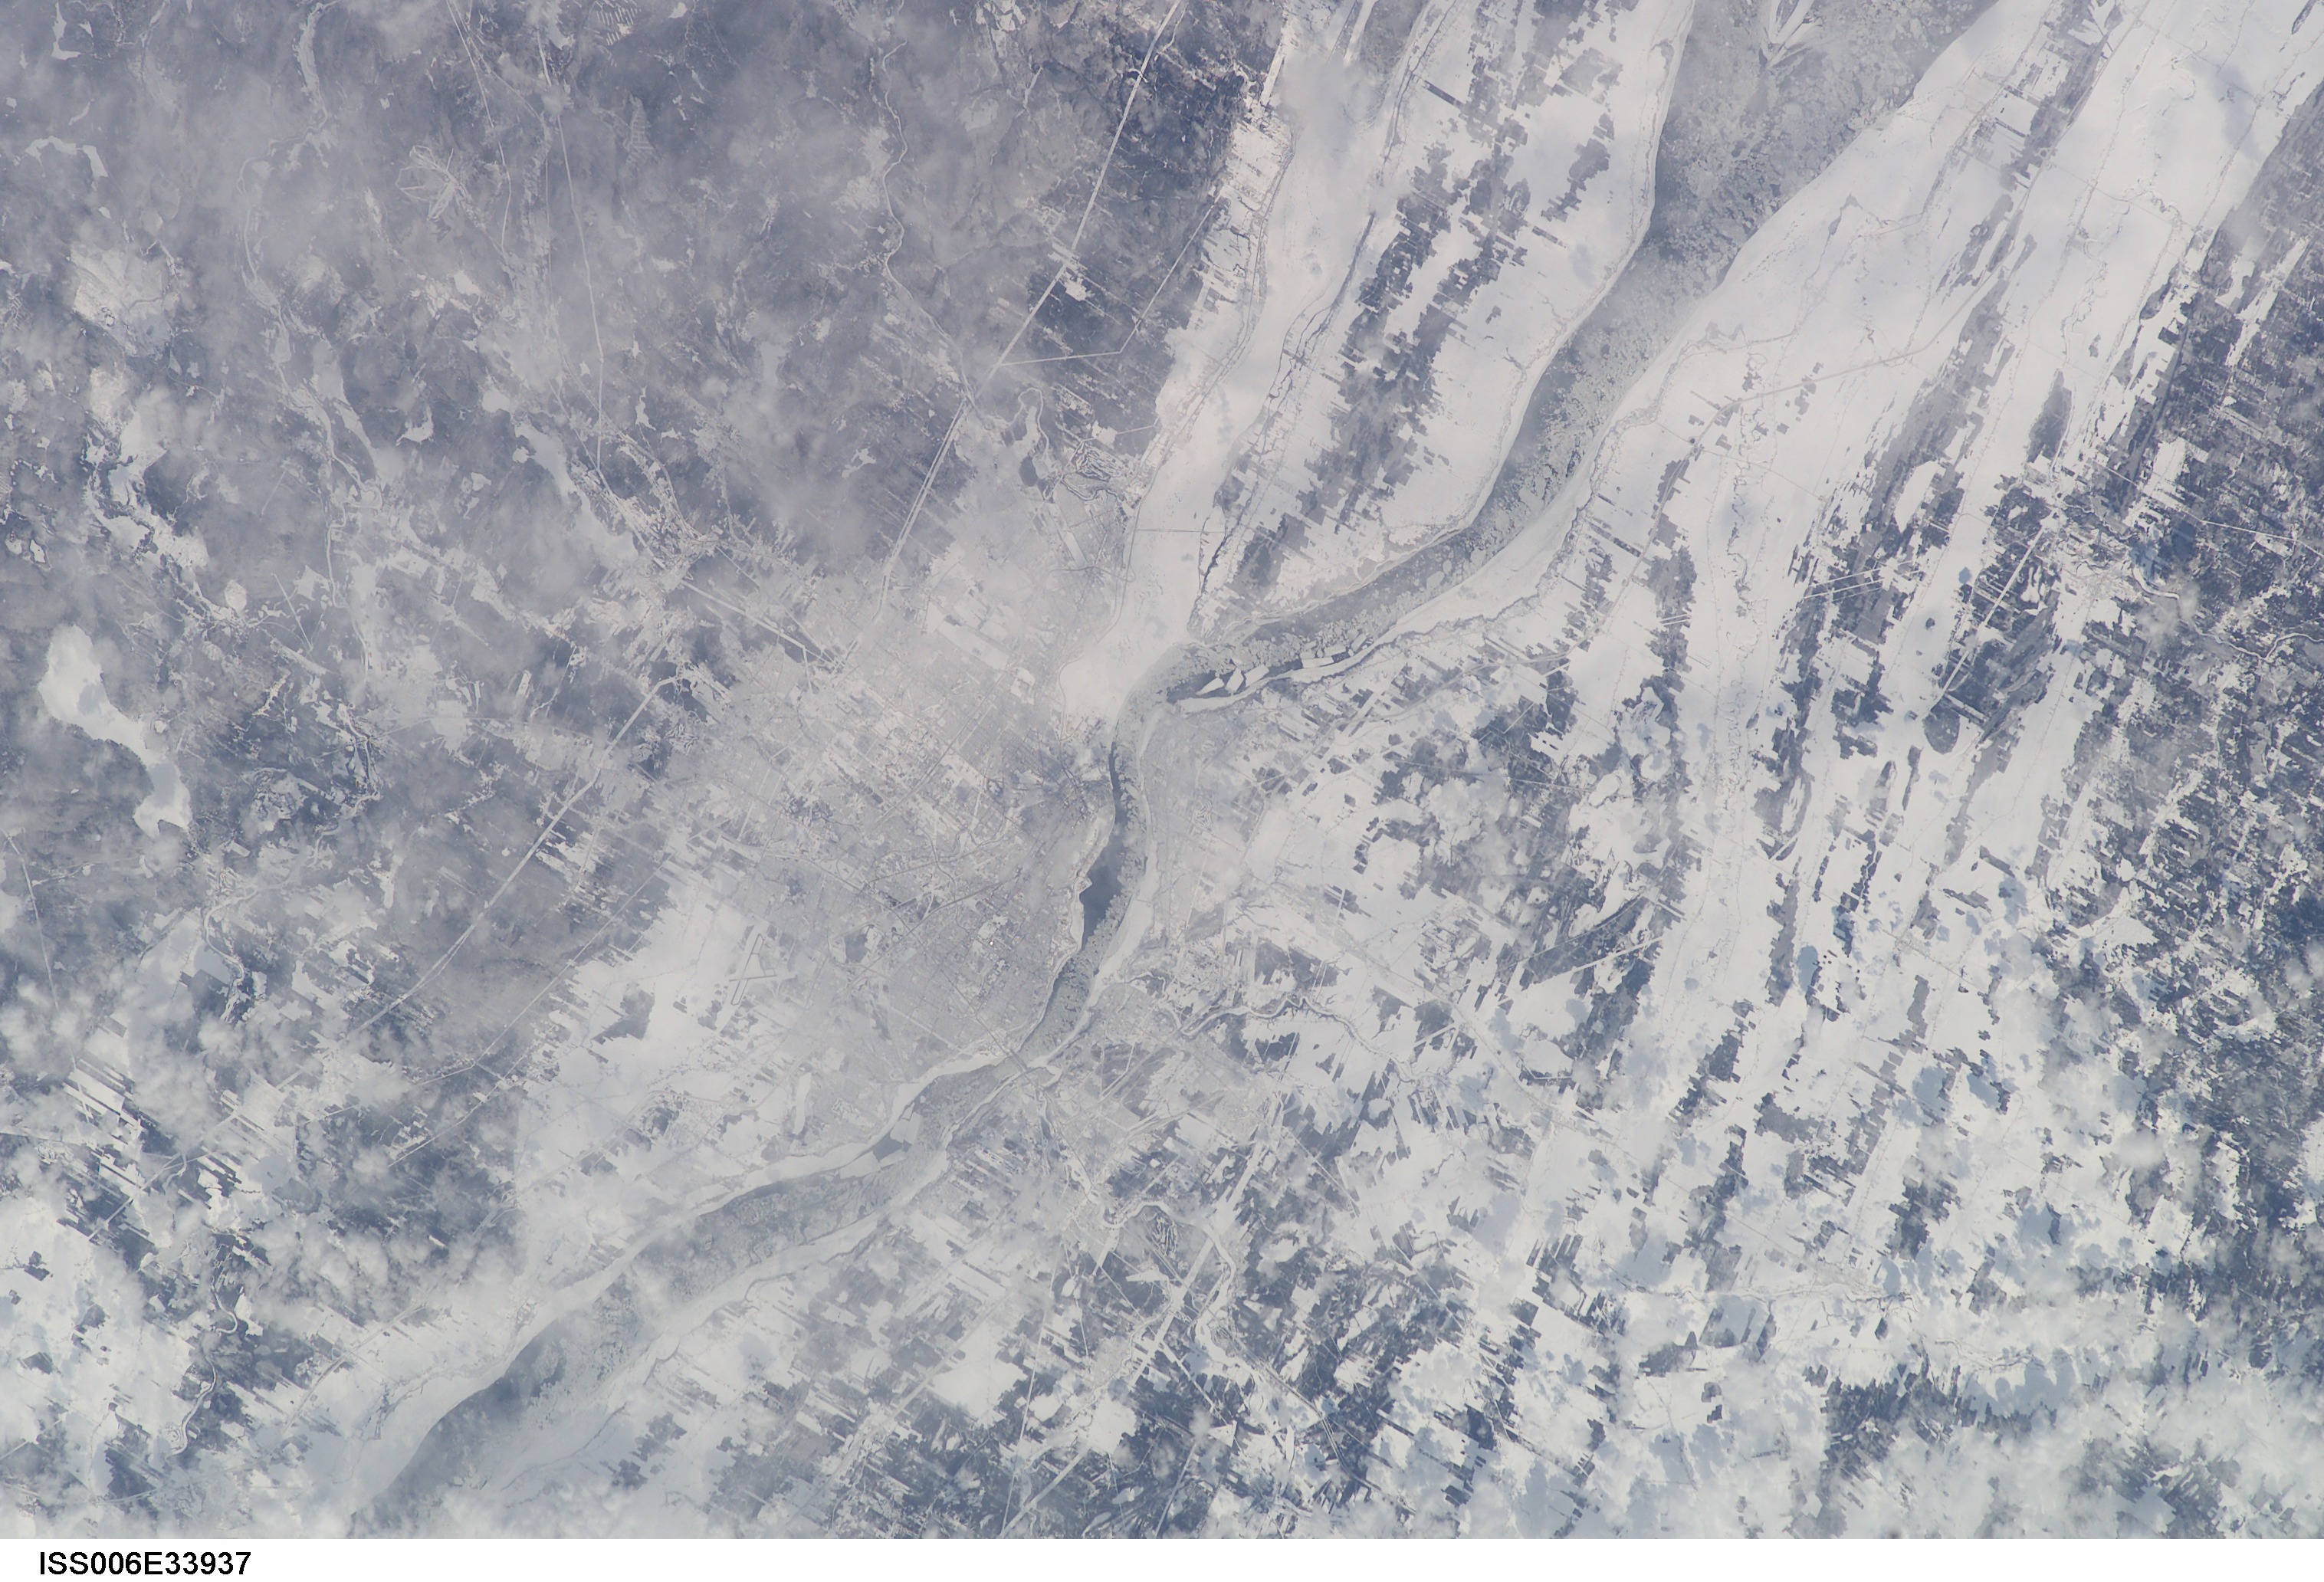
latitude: 47.0
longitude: -71.0
